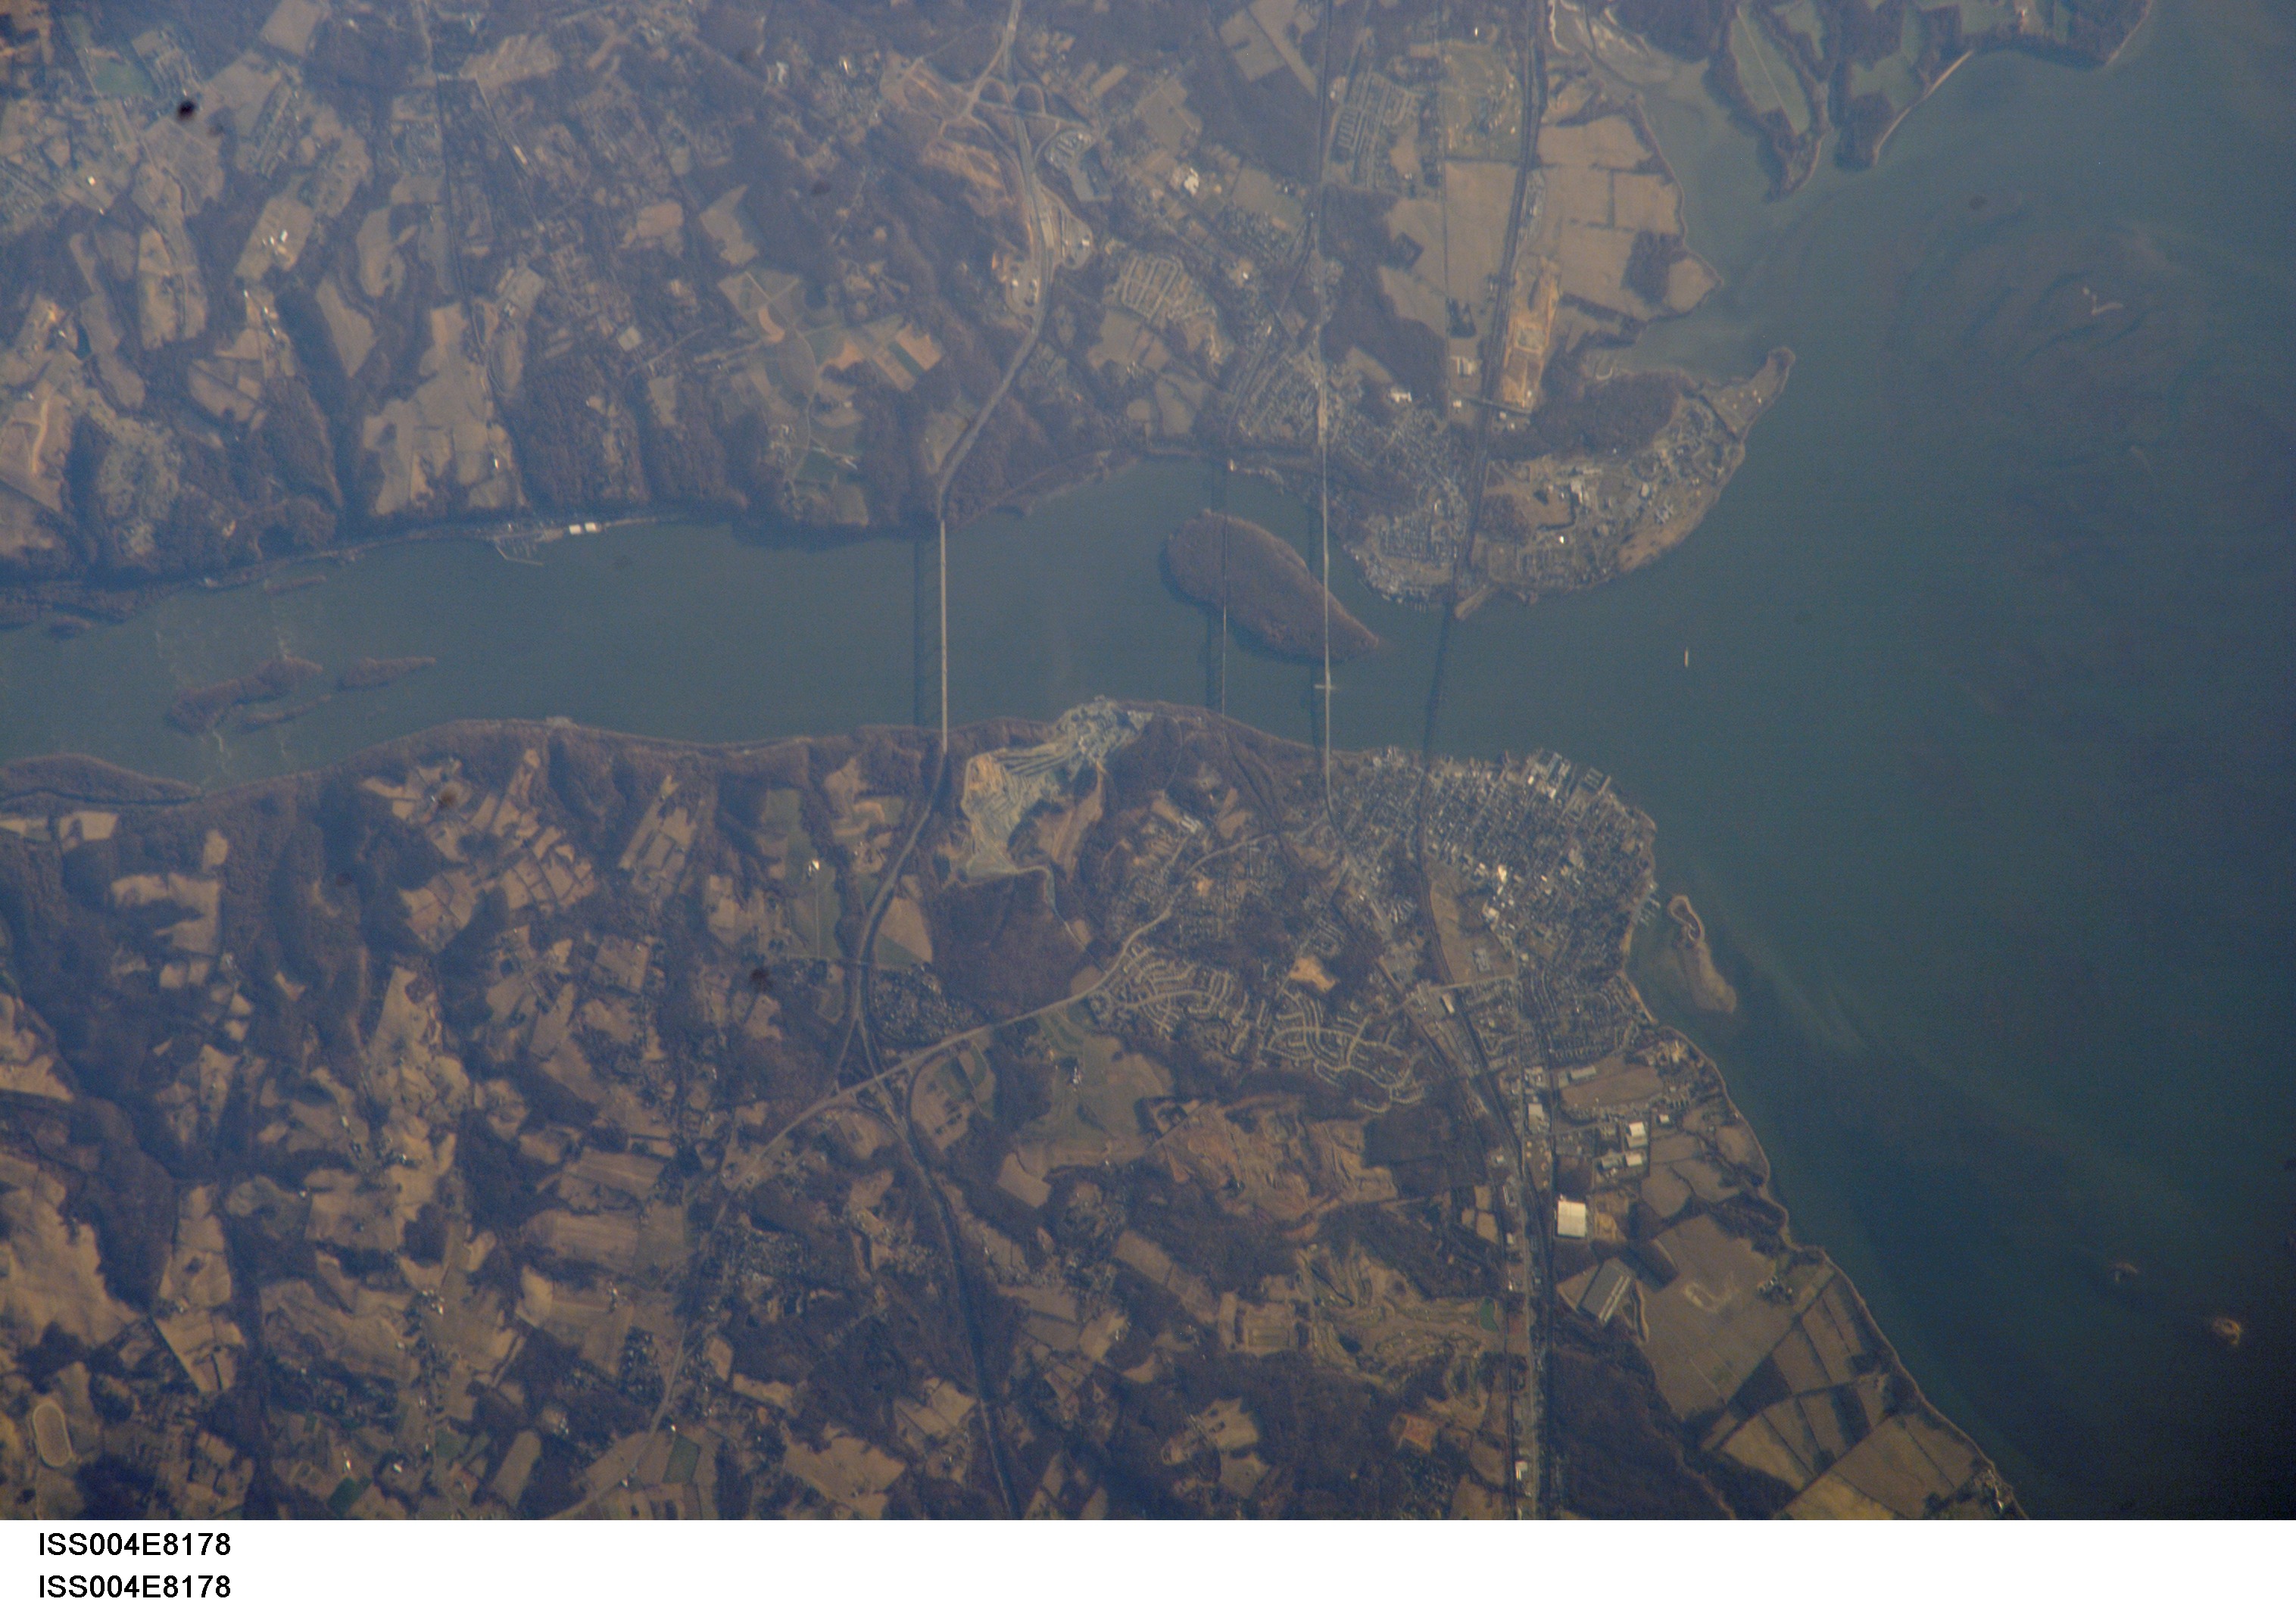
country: USA-MARYLAND
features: HARVE DE GRACE, BRIDGES
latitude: 39.5
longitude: -76.0
